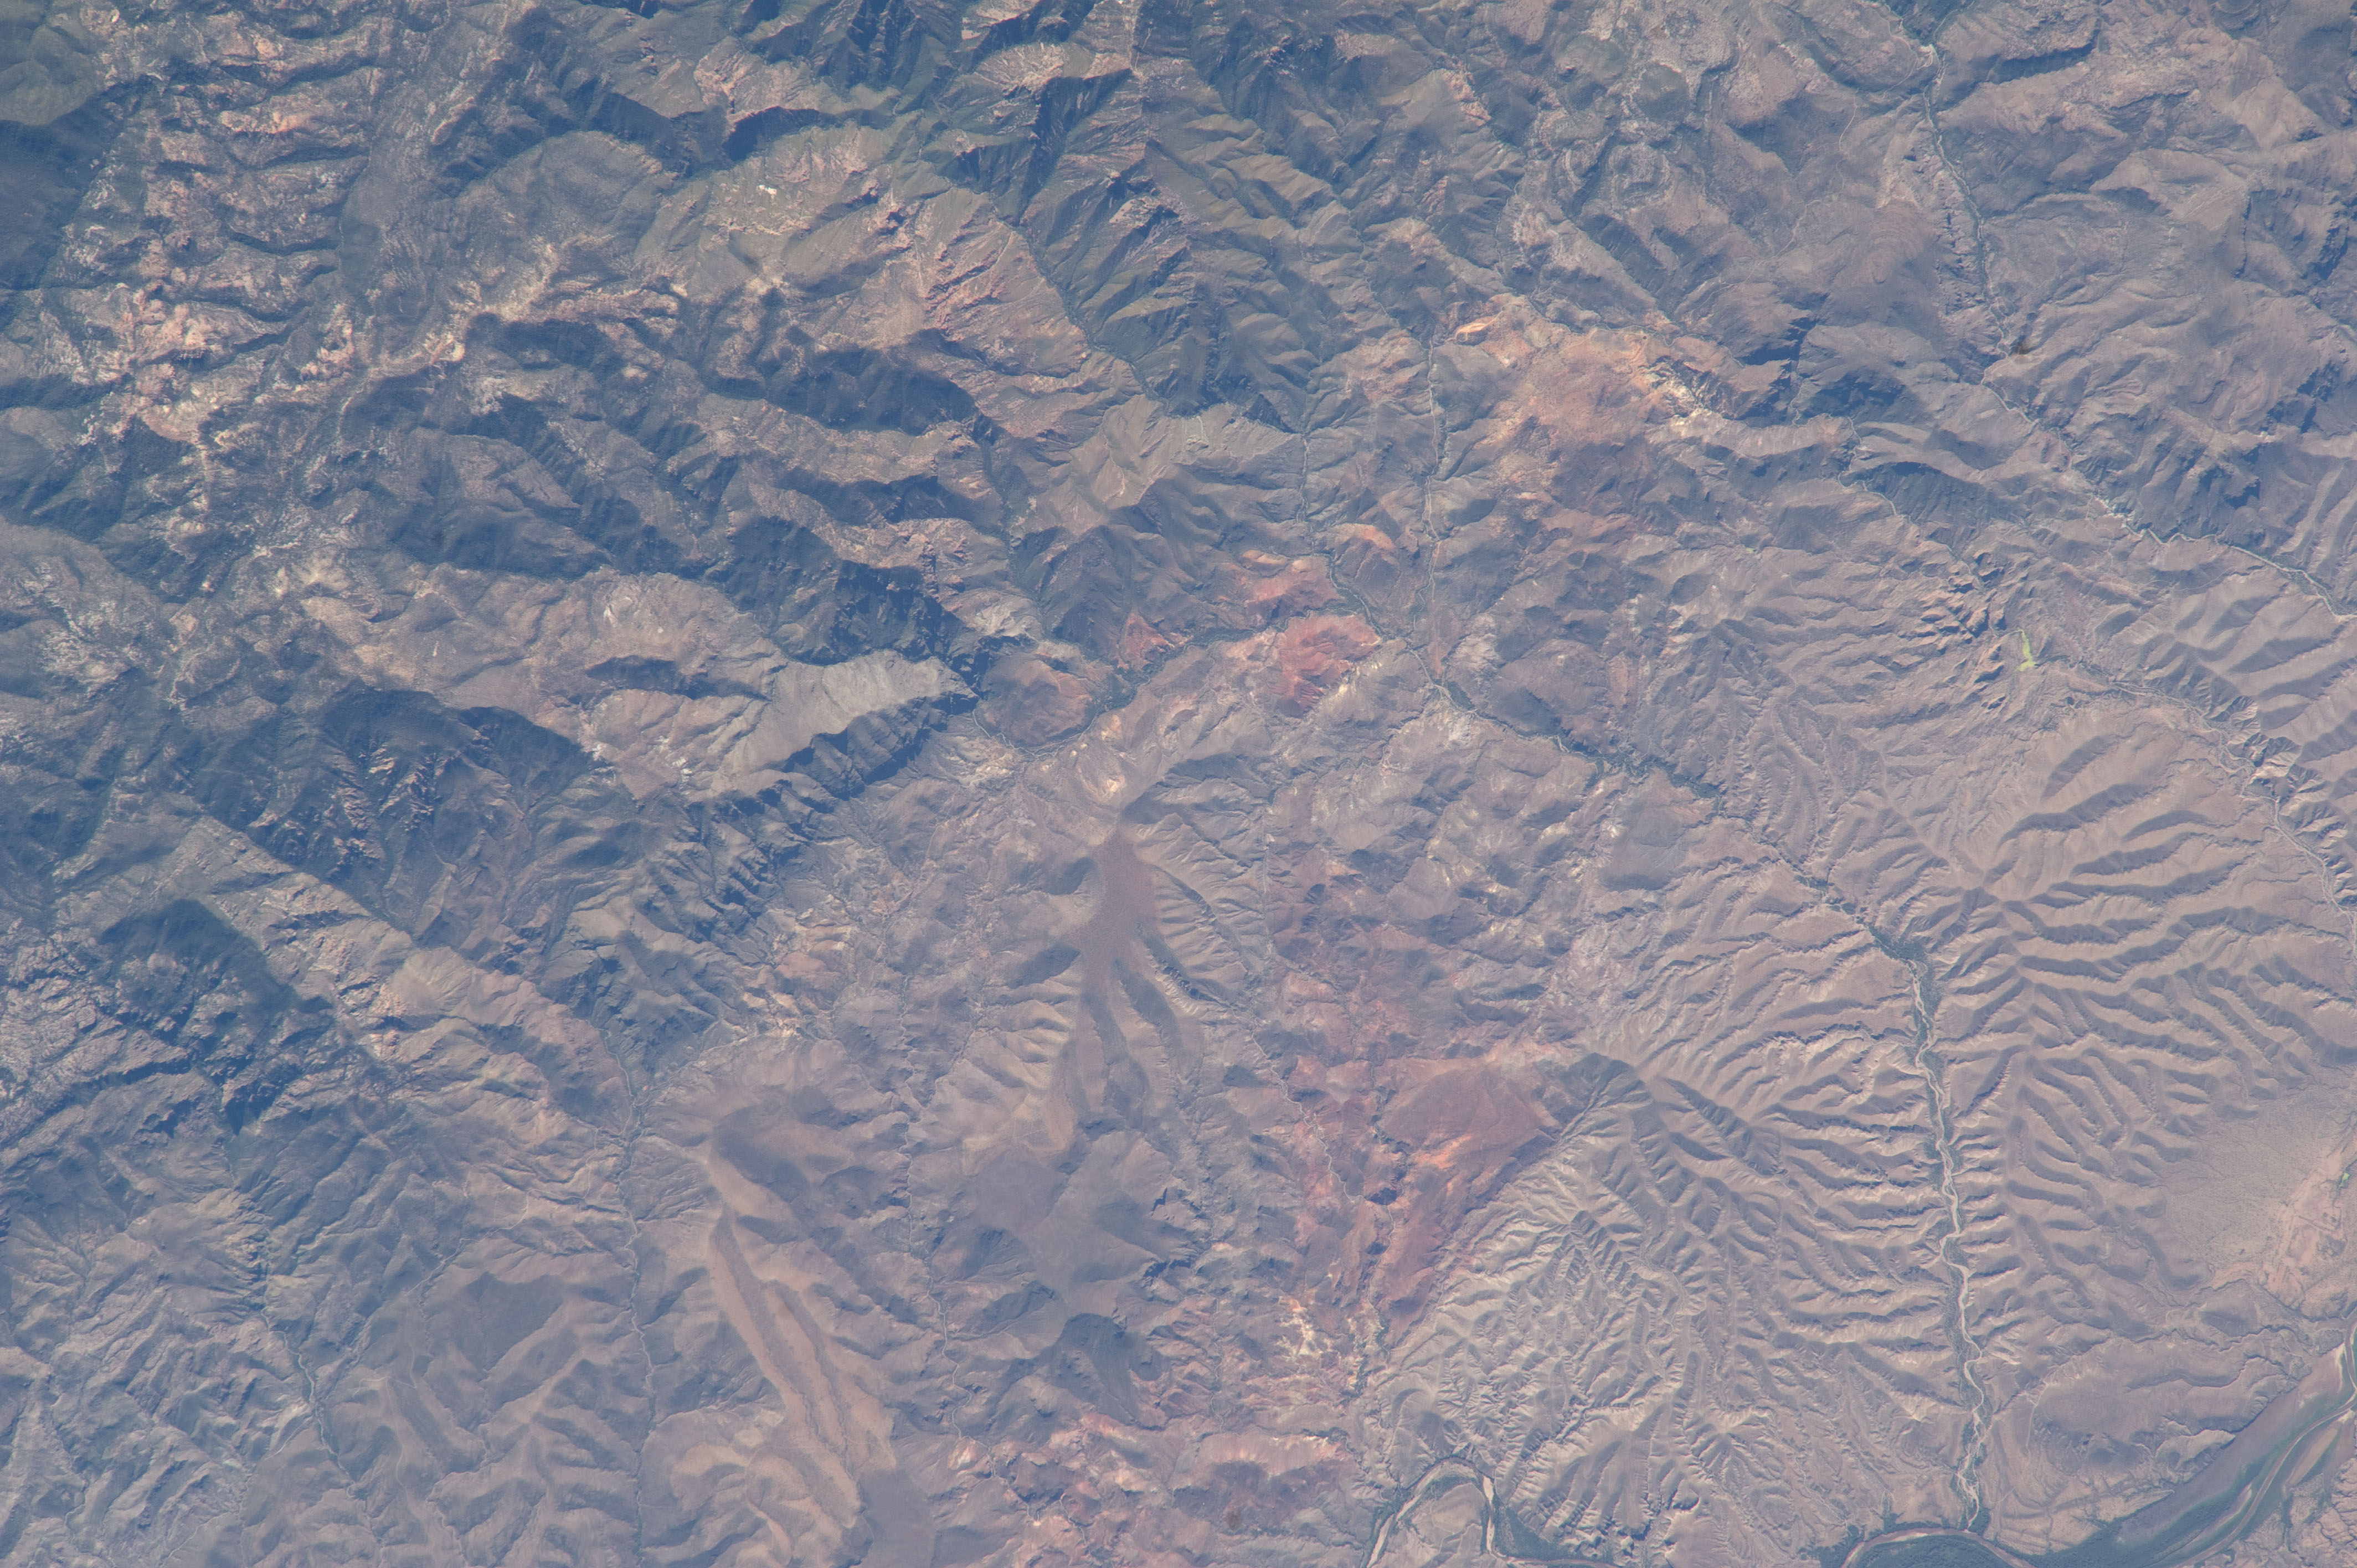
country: MEXICO
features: TIGRE MTS., FOR., BAVISPE RIVER, DRAINAGE
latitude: 30.7
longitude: -109.3
